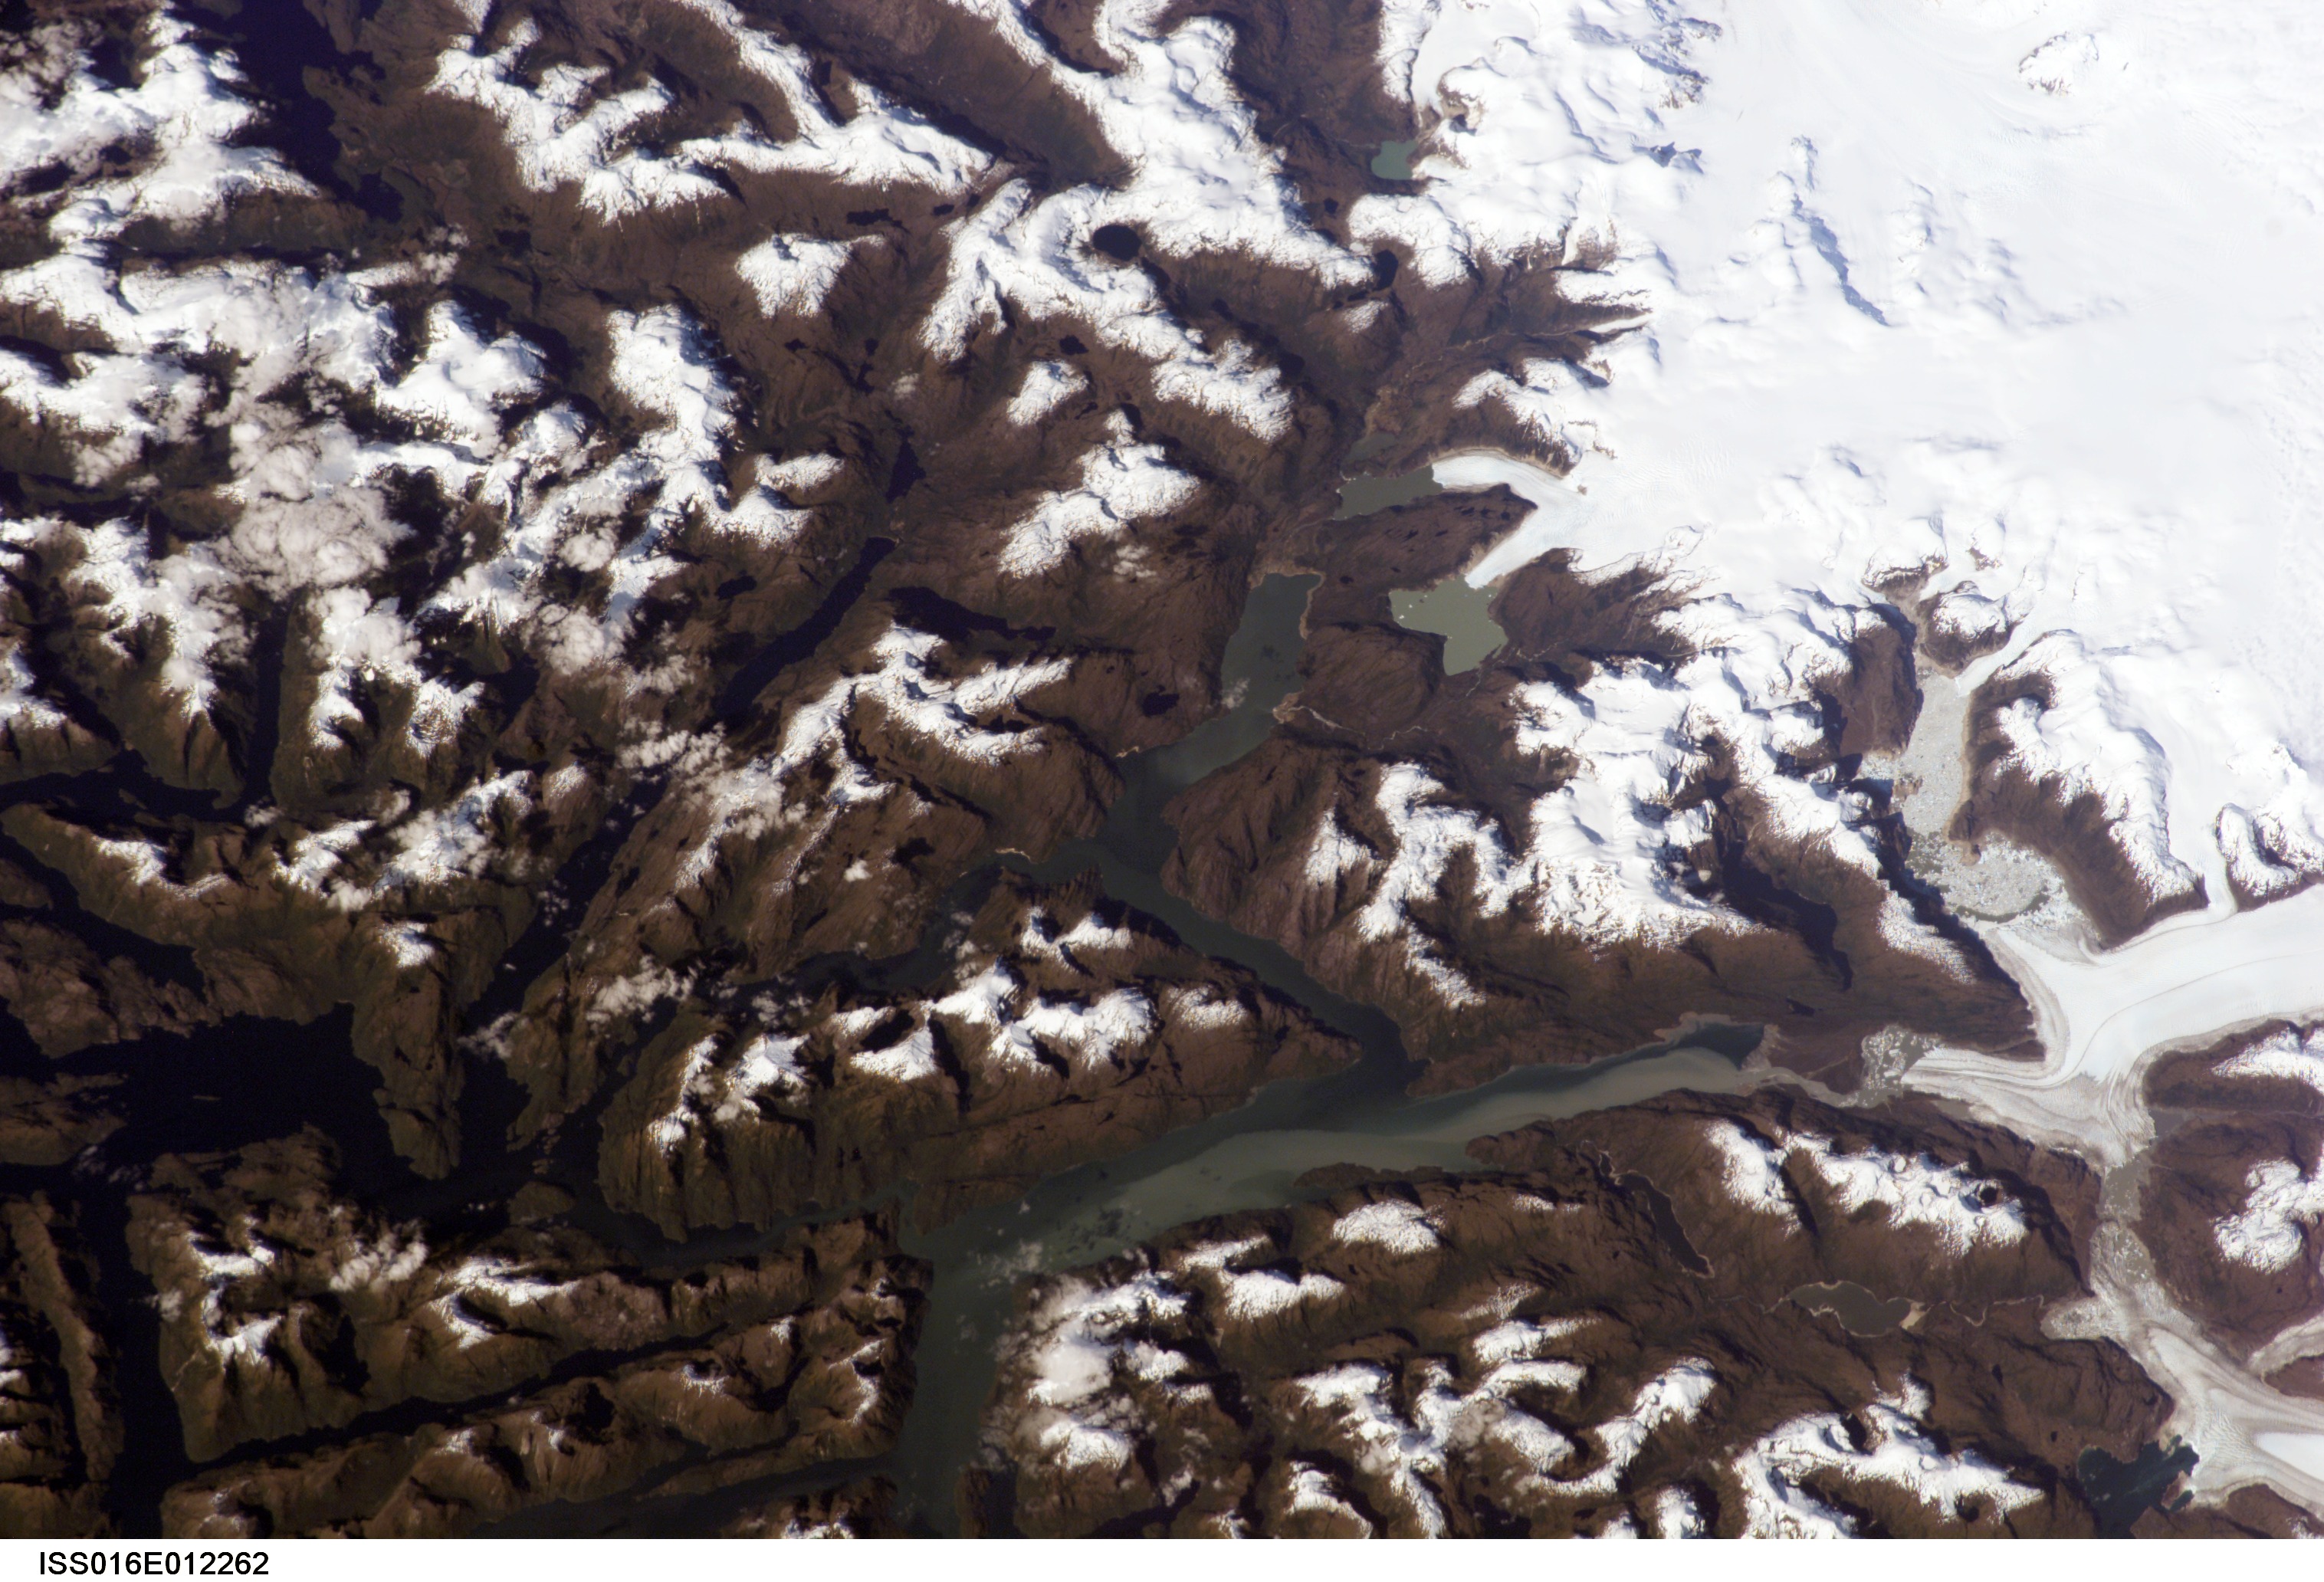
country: CHILE
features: BERNARDO GLACIER, FJORDS
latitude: -48.5
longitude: -74.0
